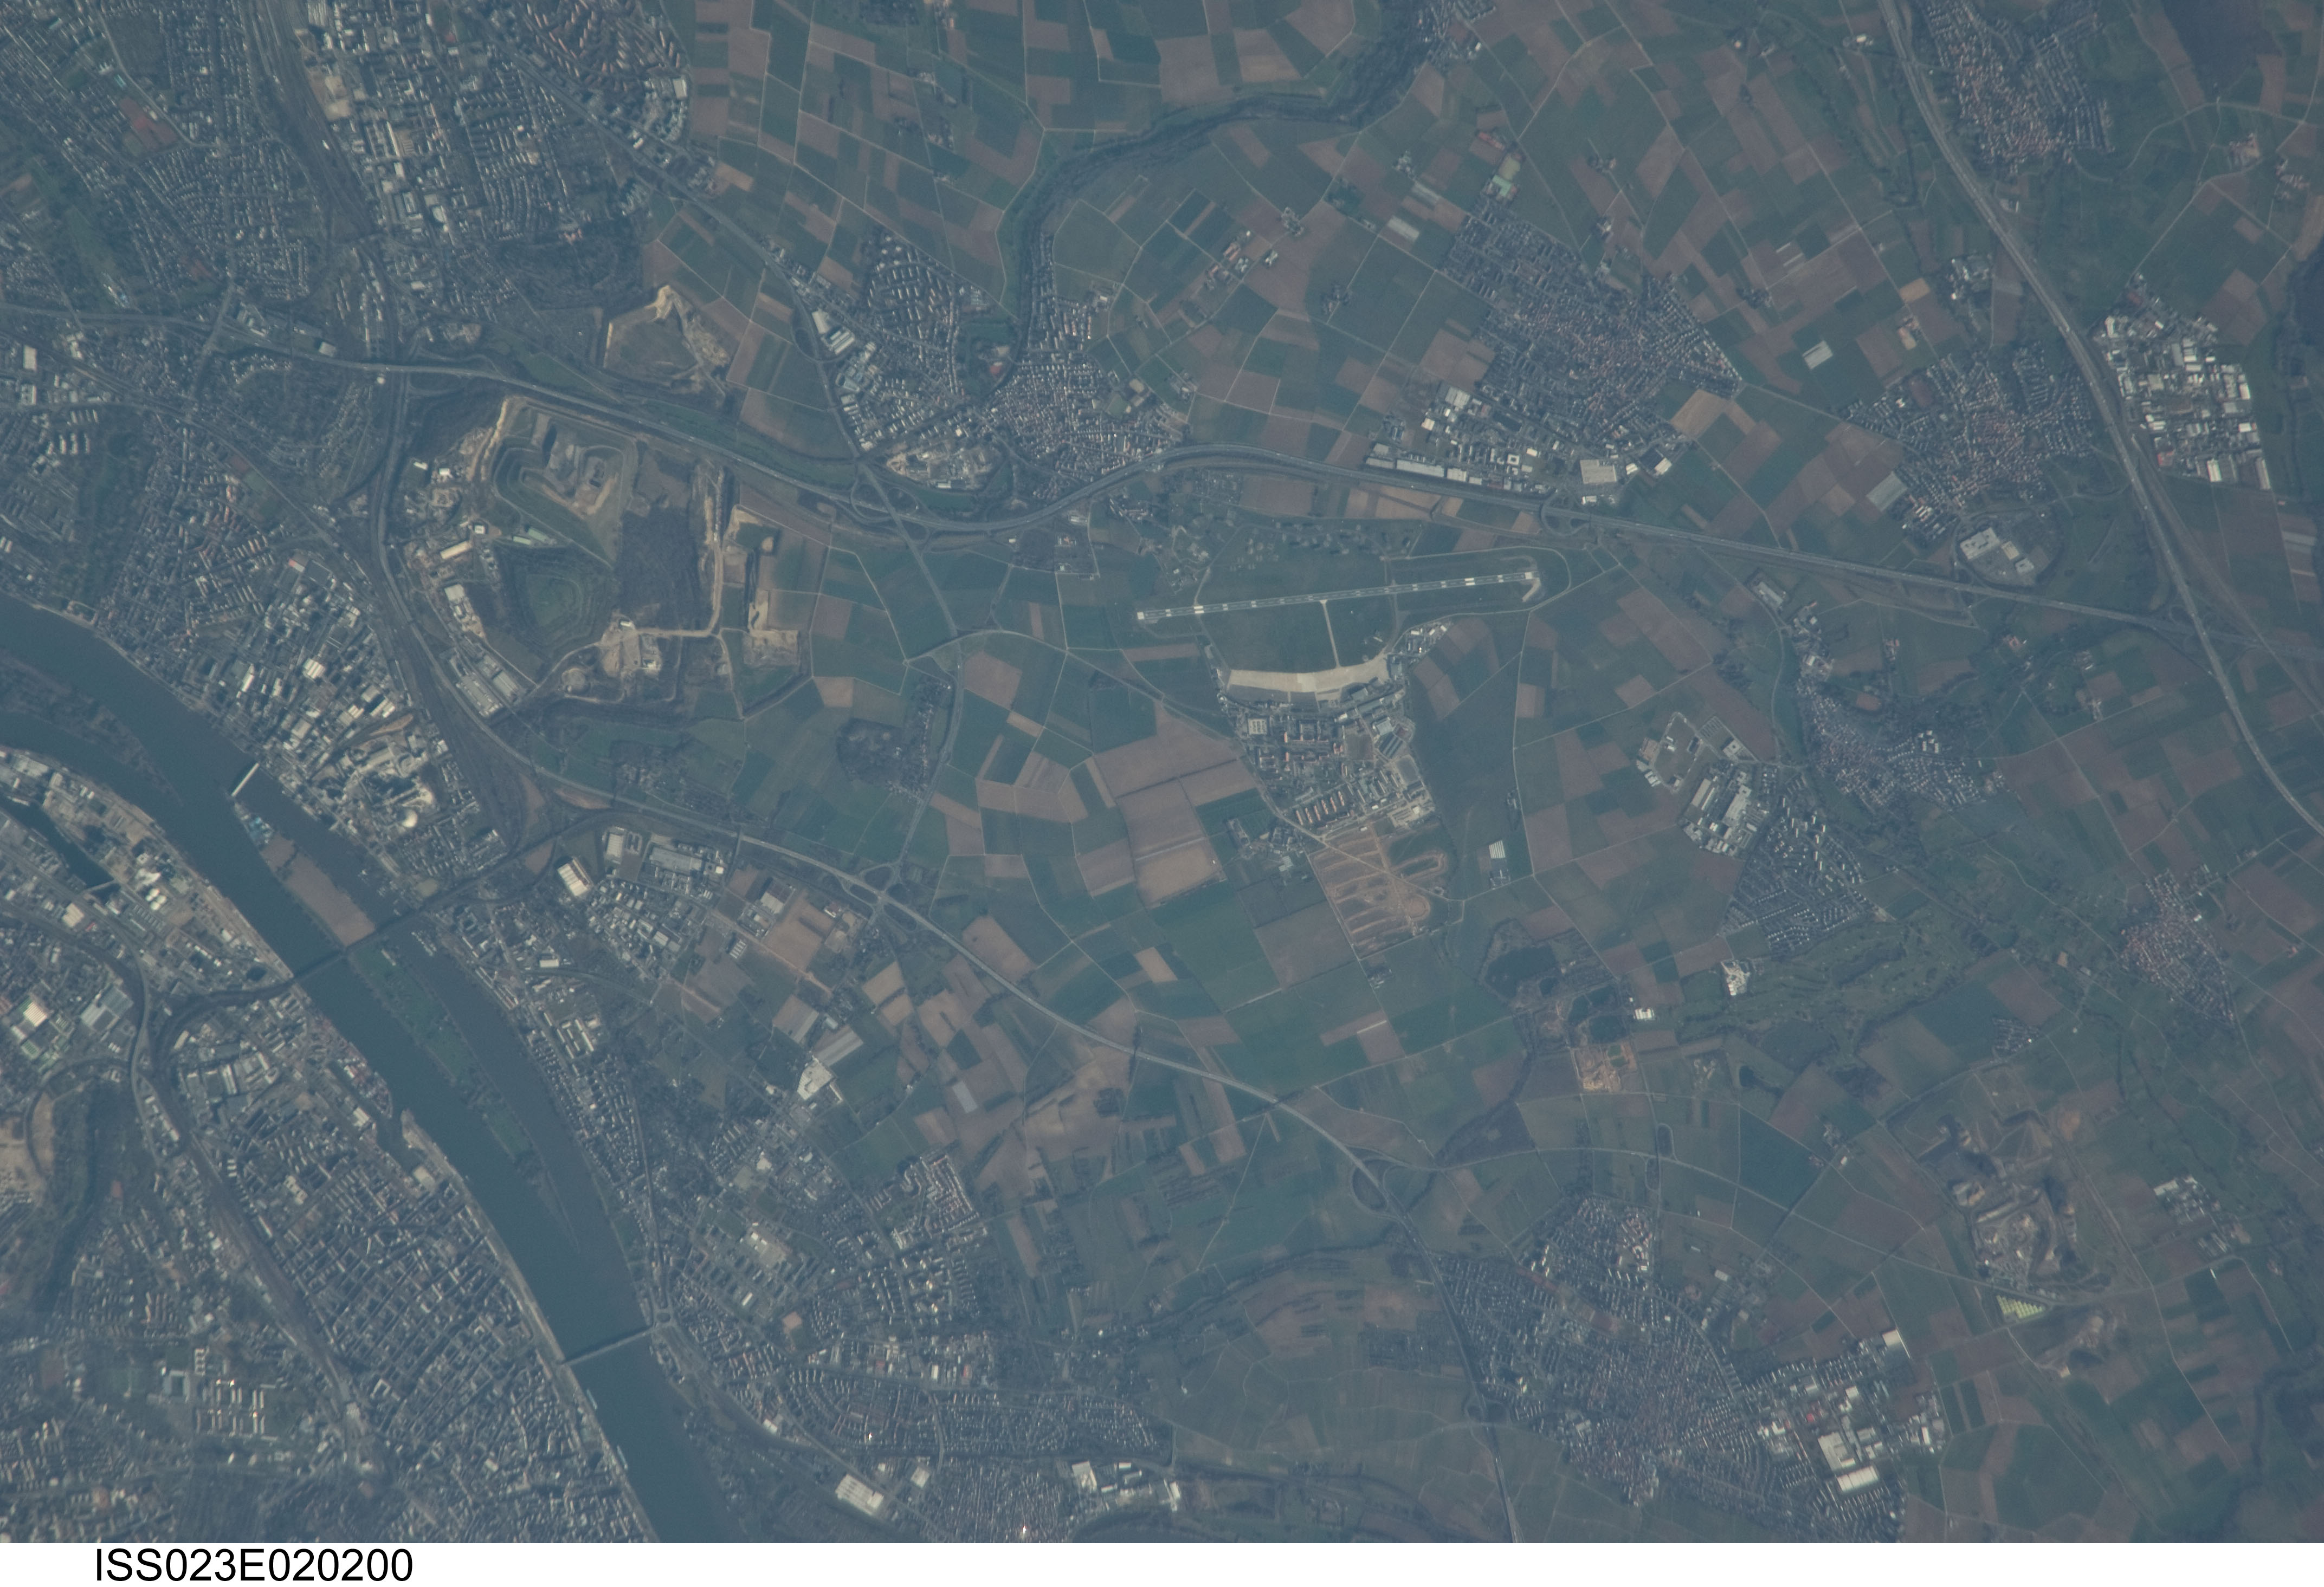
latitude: 50.0
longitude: 8.3
